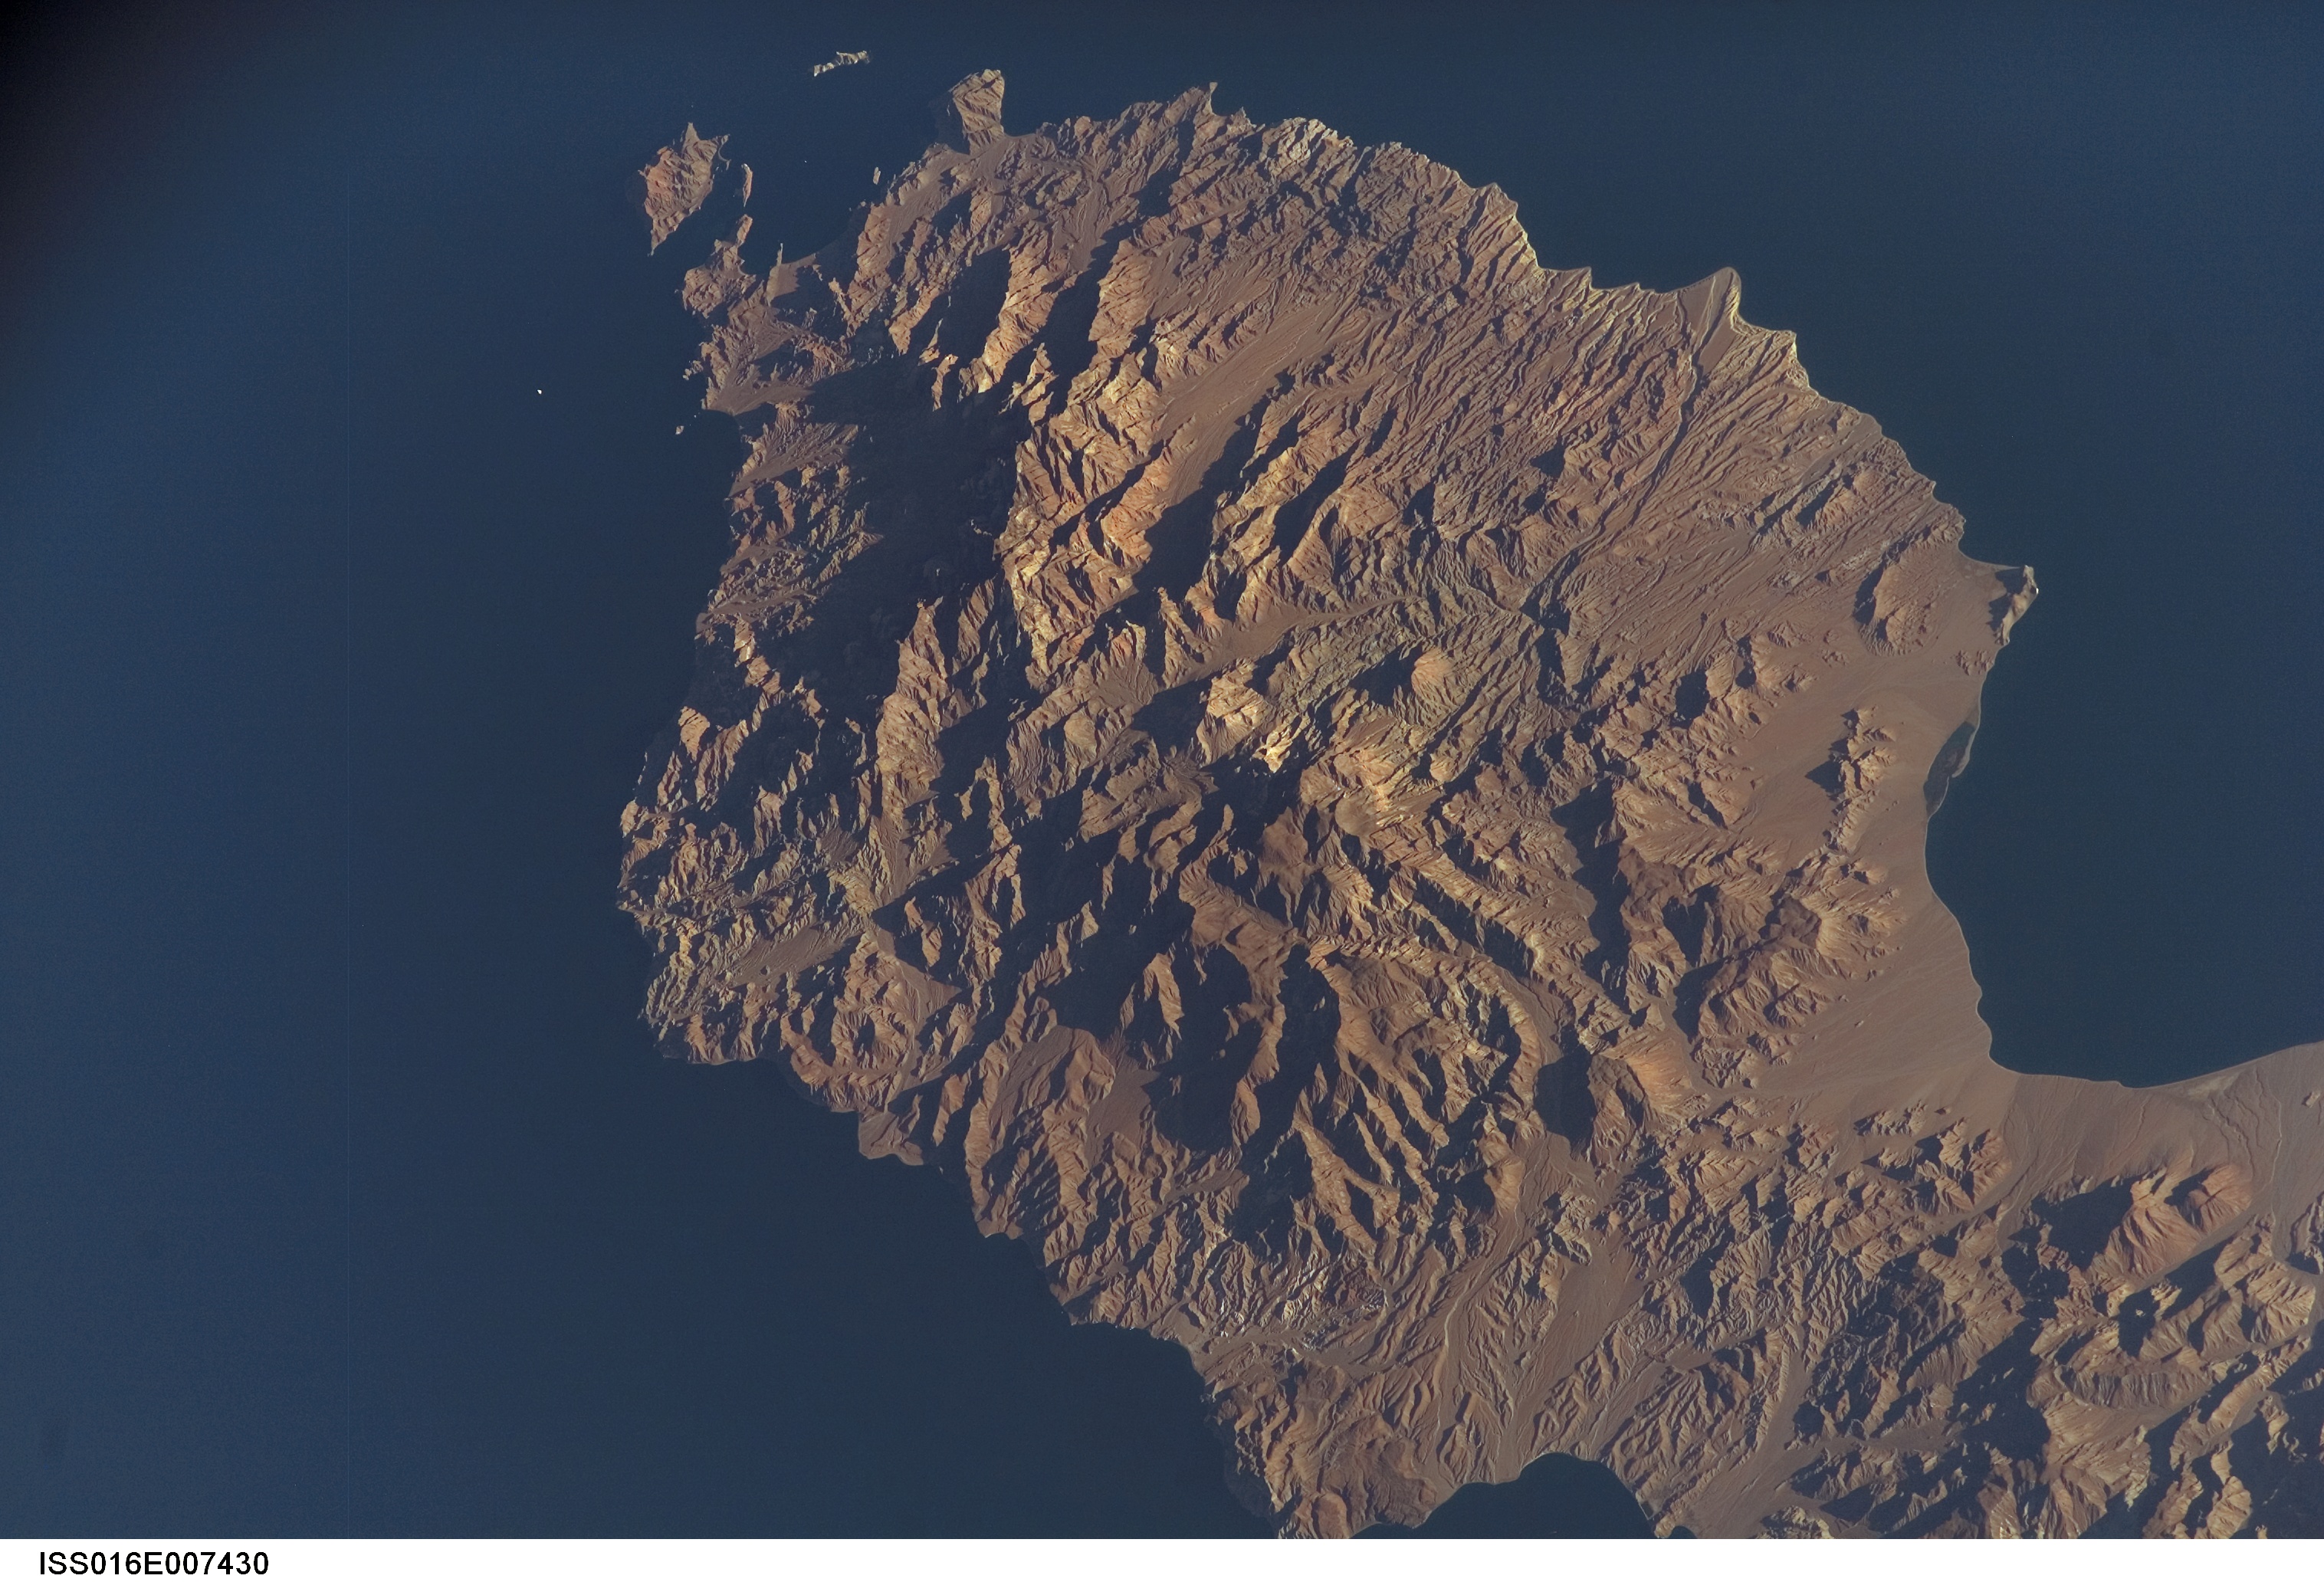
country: MEXICO
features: GUARDIAN ANGEL ISLAND
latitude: 29.4
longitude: -113.5
